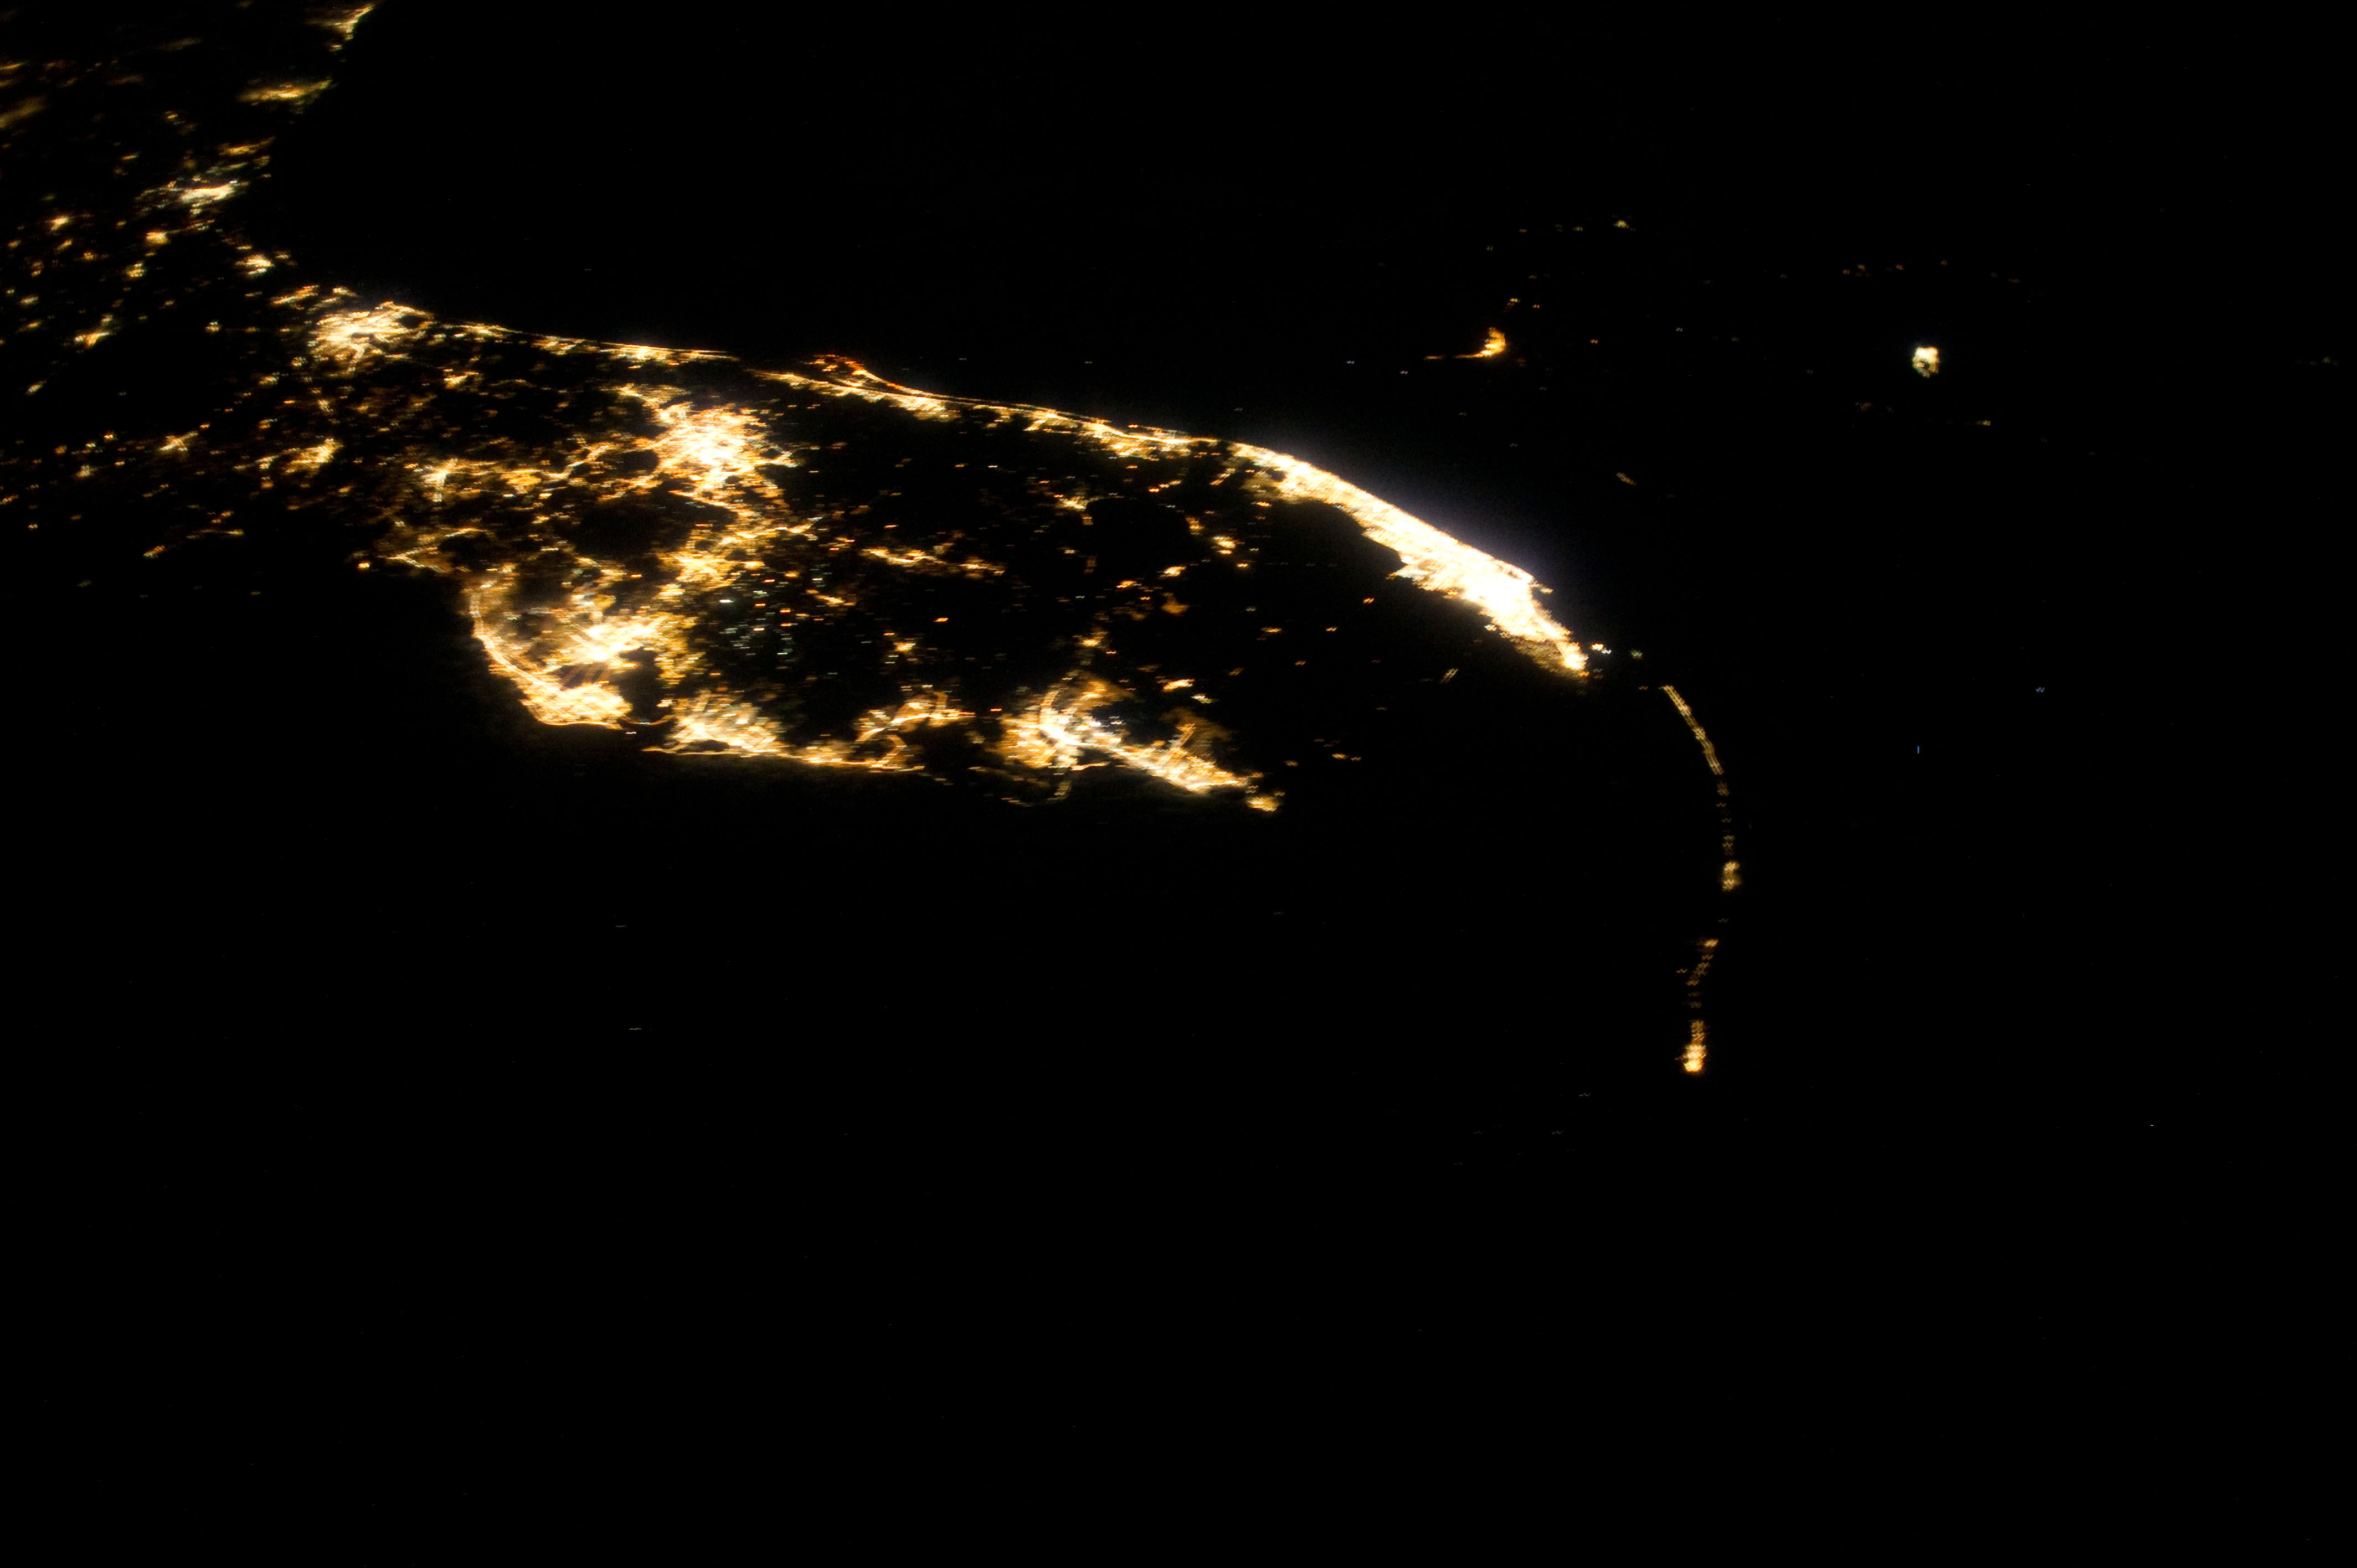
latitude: 26.9
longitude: -81.3
